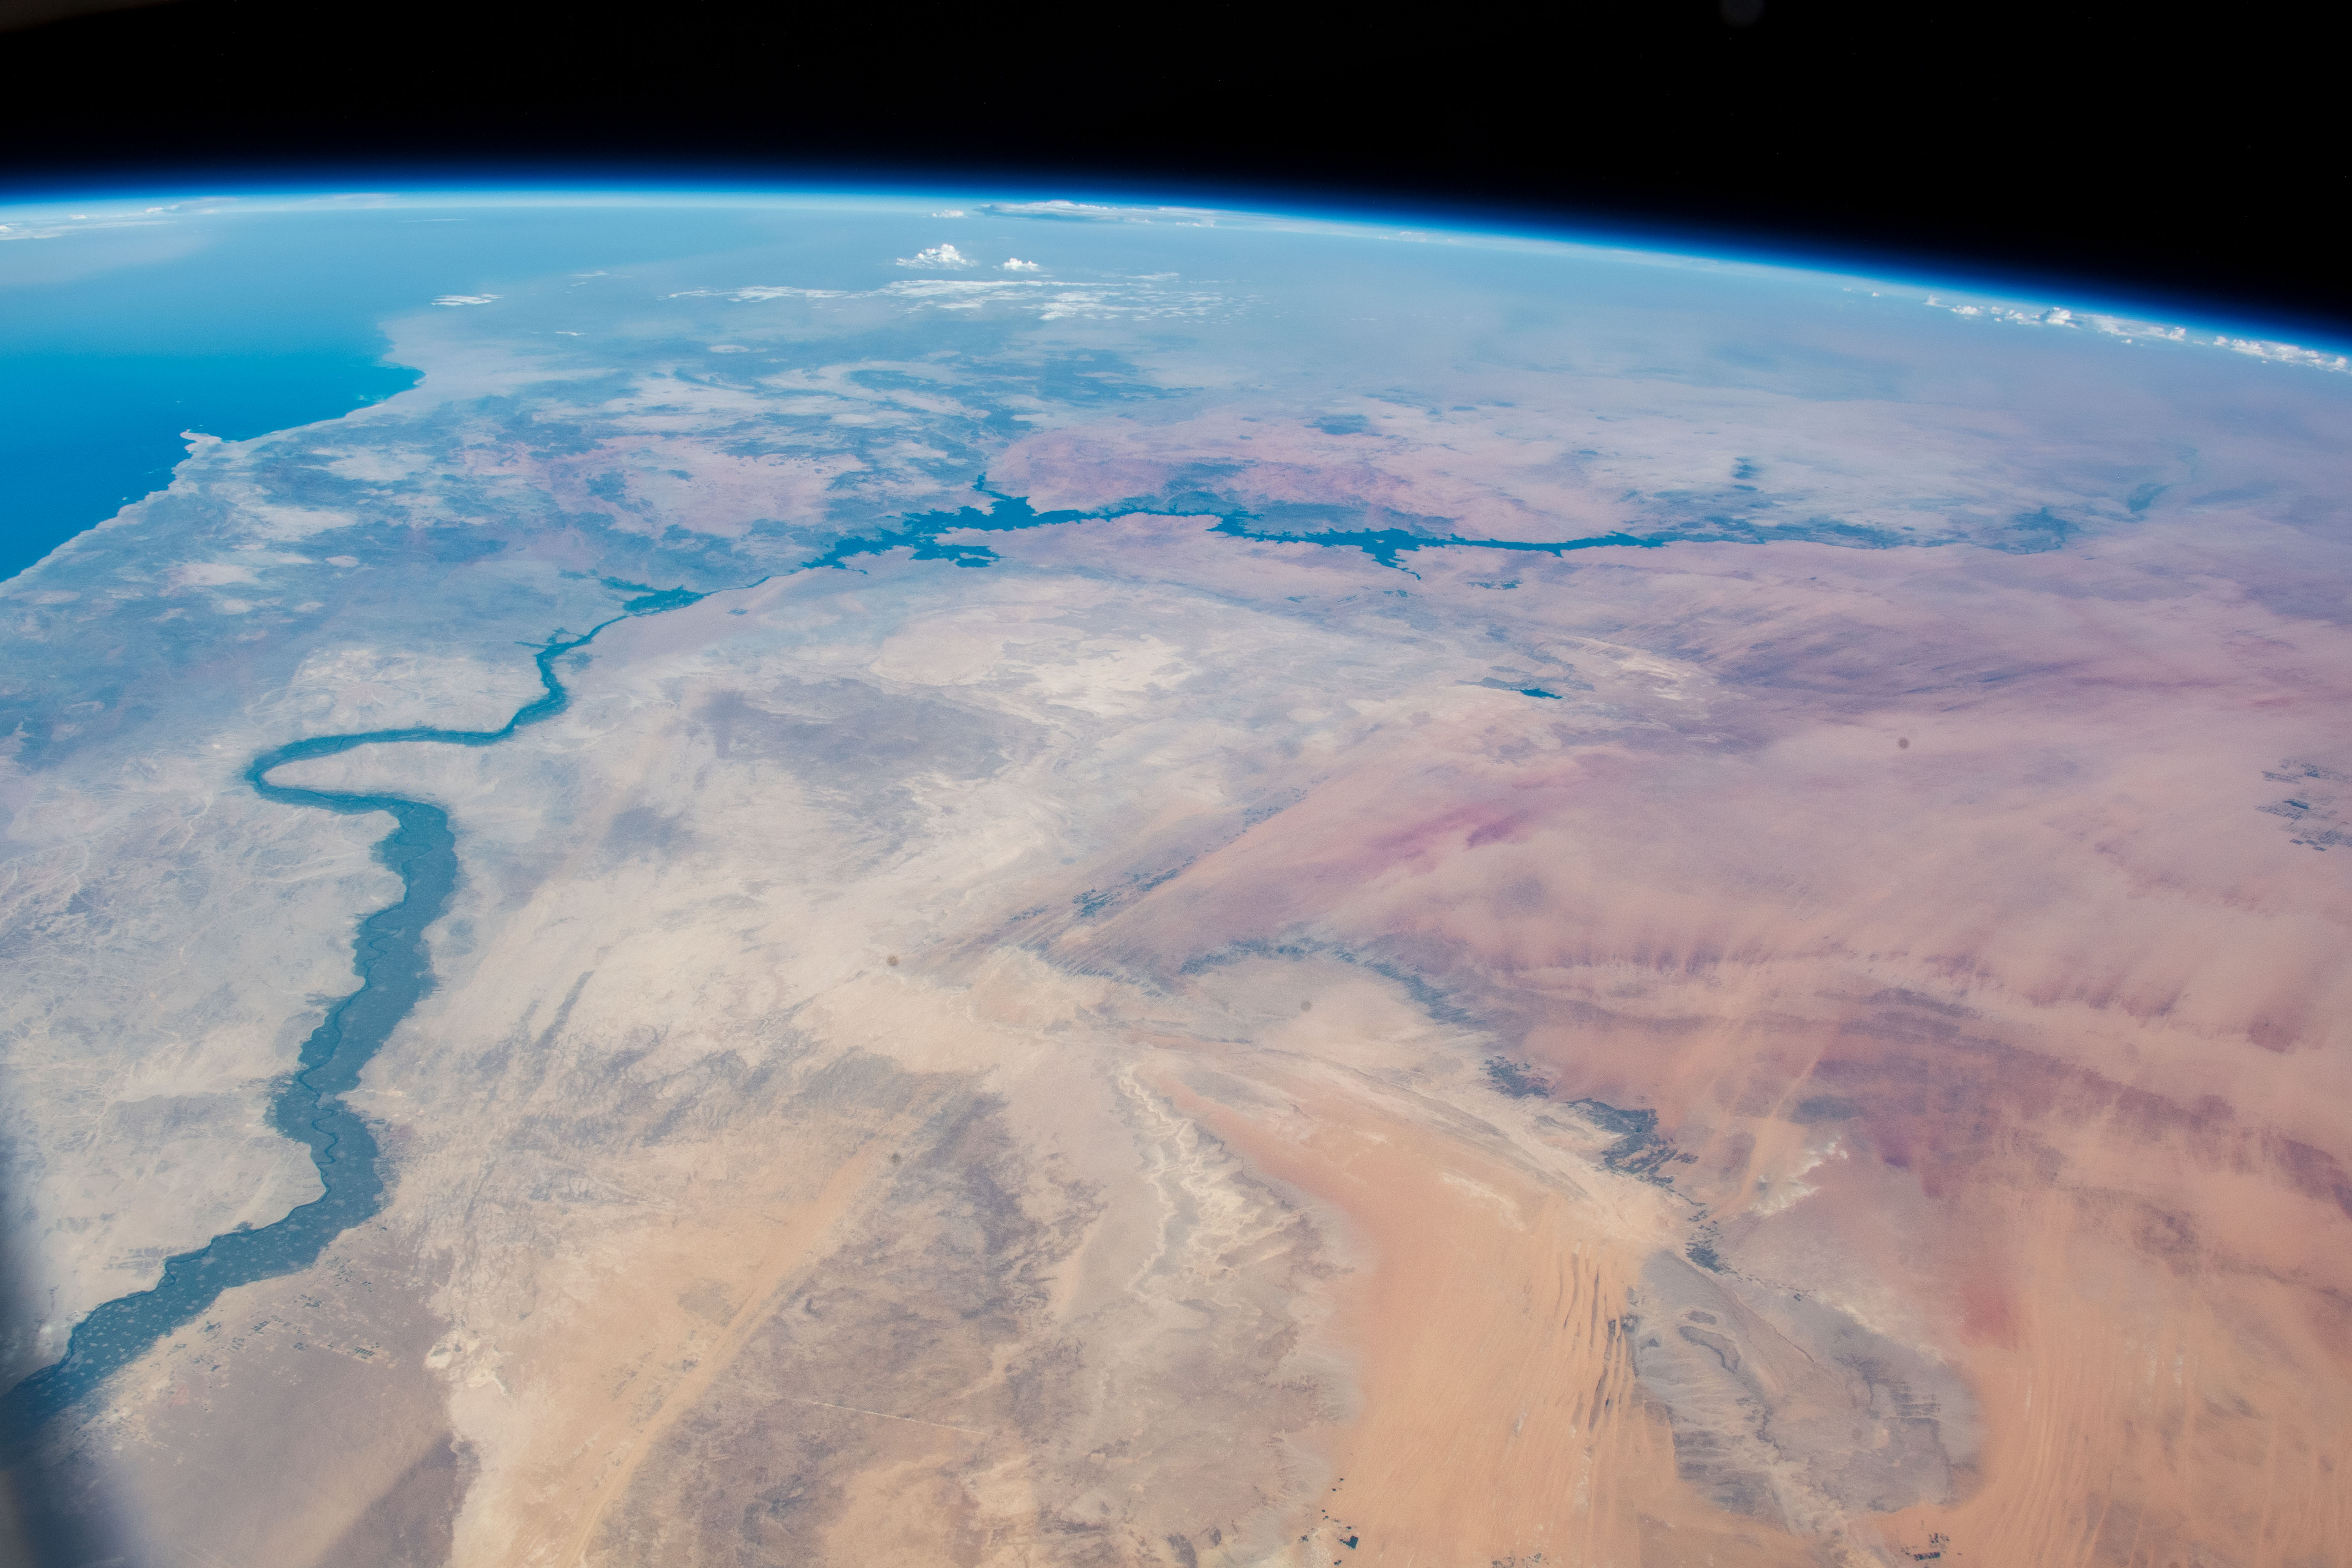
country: EGYPT
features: RED SEA, NASSER LAKE, NILO RIVER, ASWAN
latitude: 24.5
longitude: 30.5
